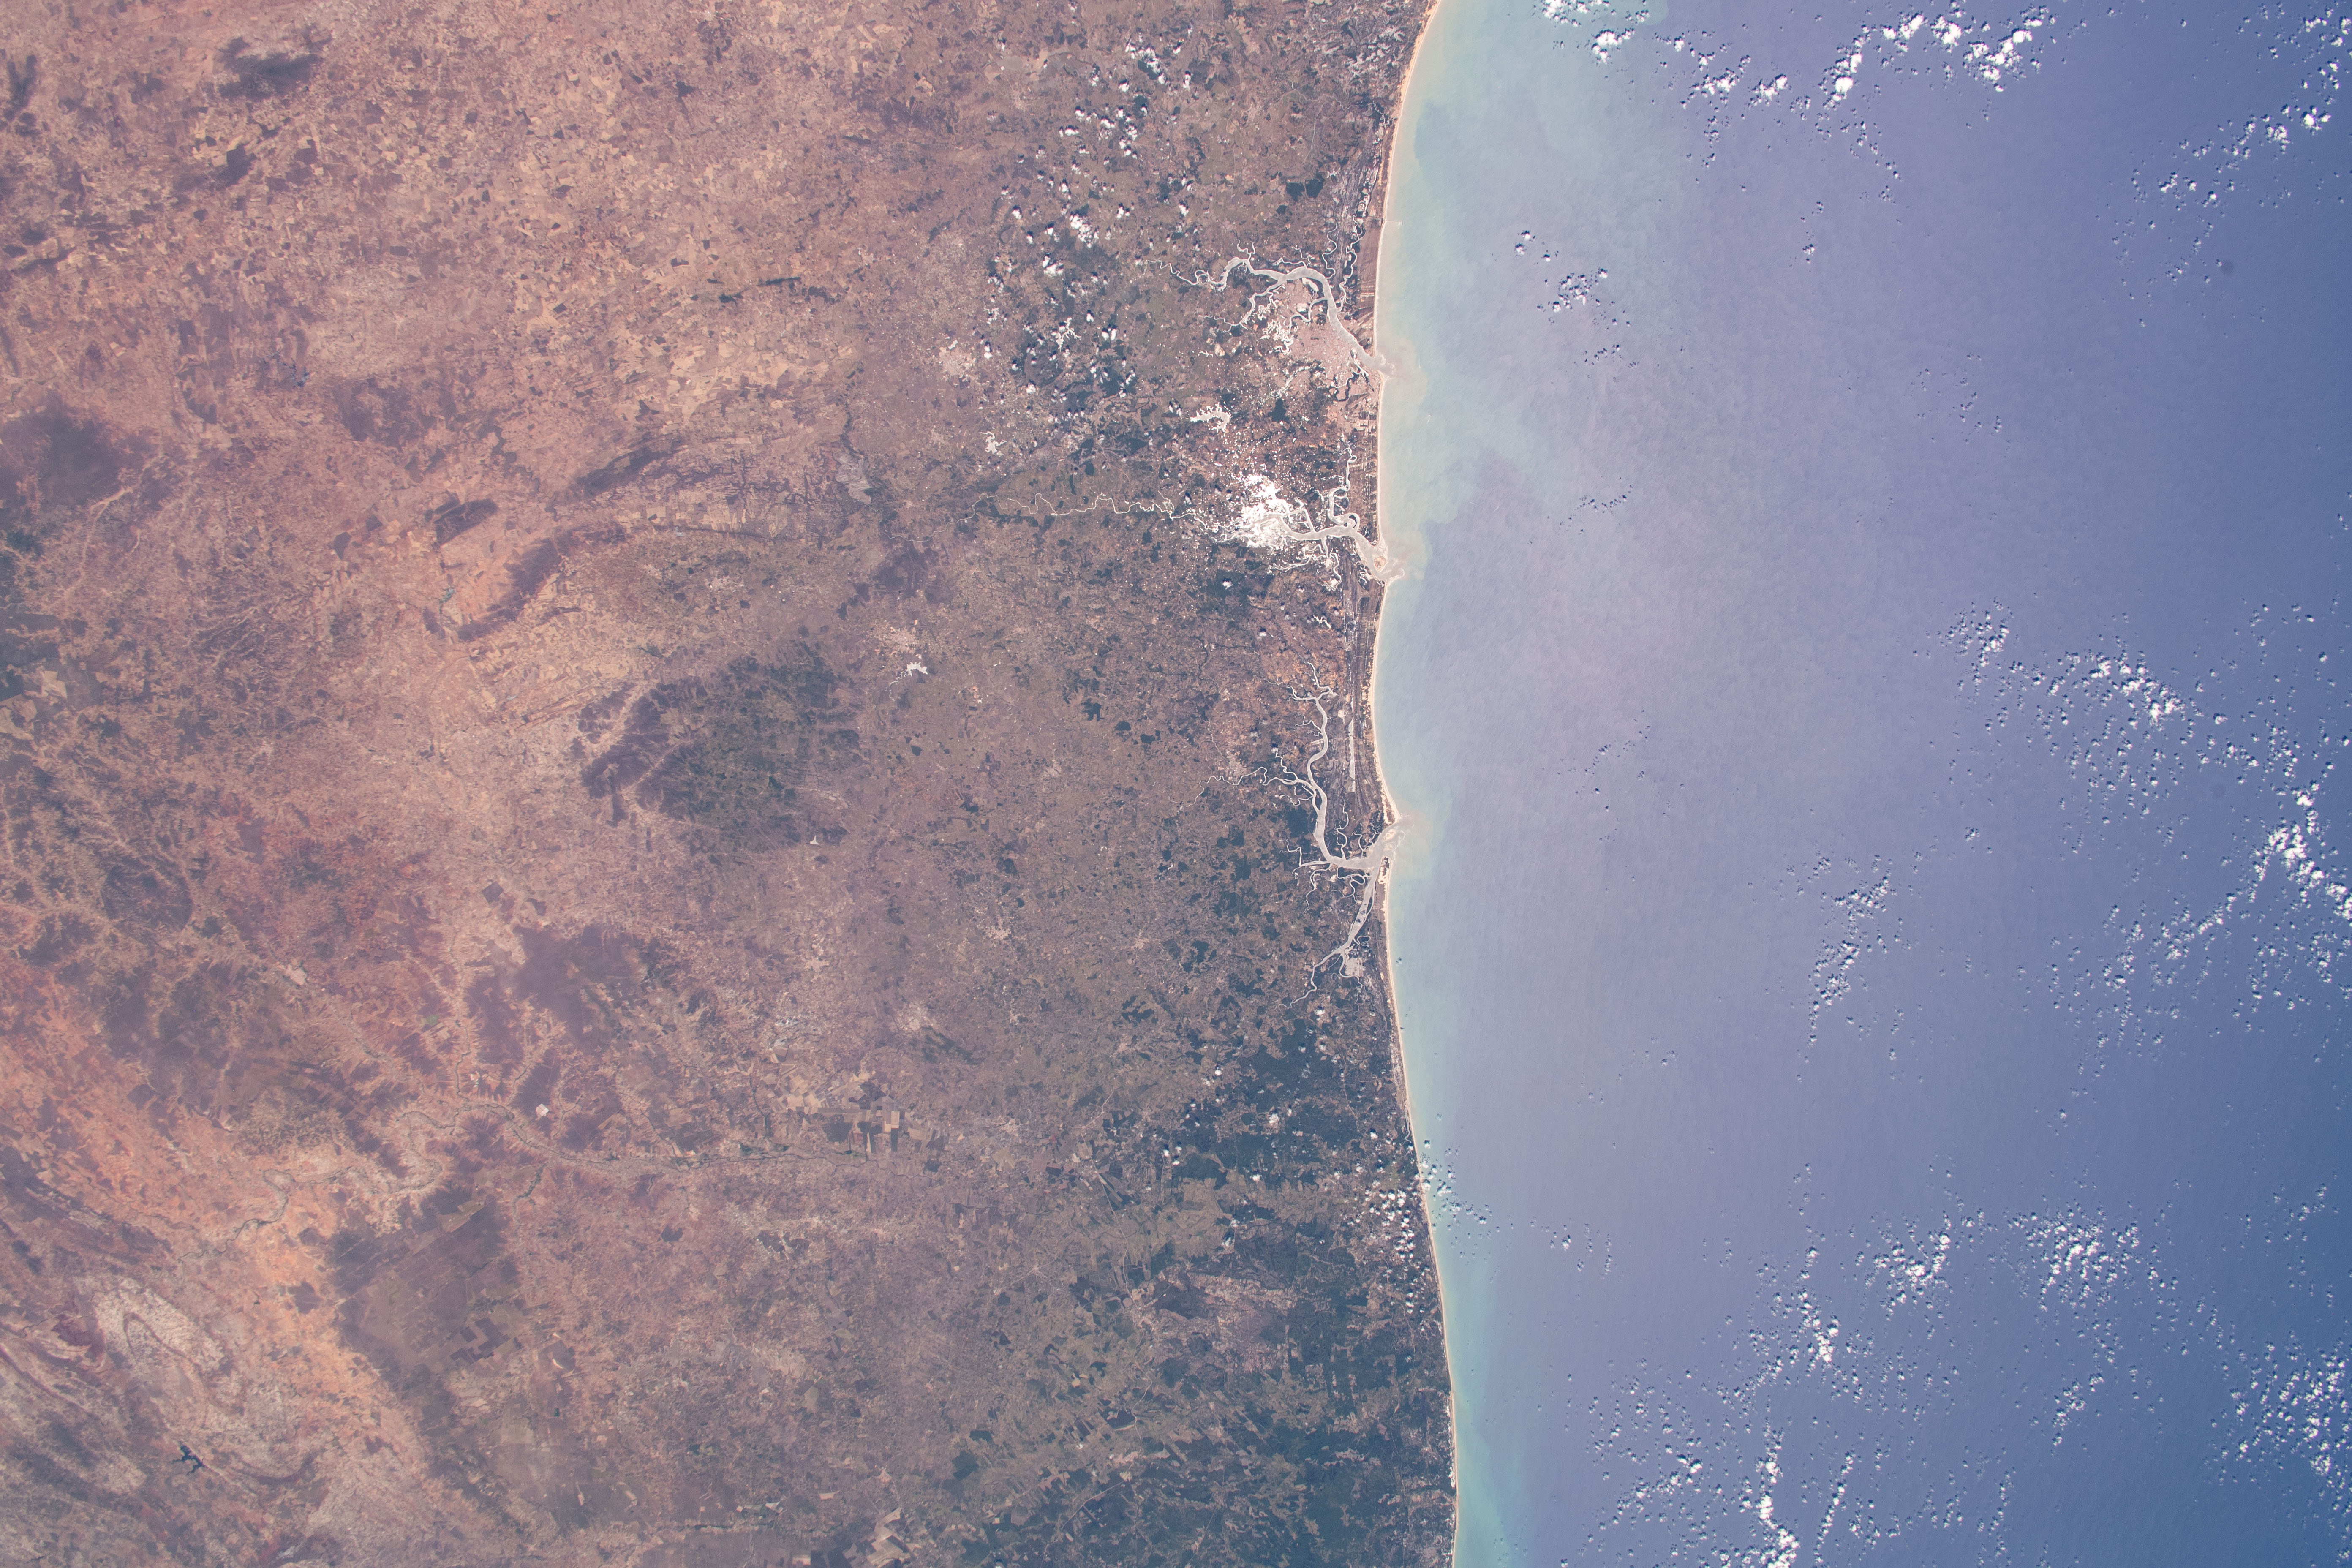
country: BRAZIL
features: RIO REAL, STATE OF SERGIPE
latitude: -11.4
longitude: -37.3
